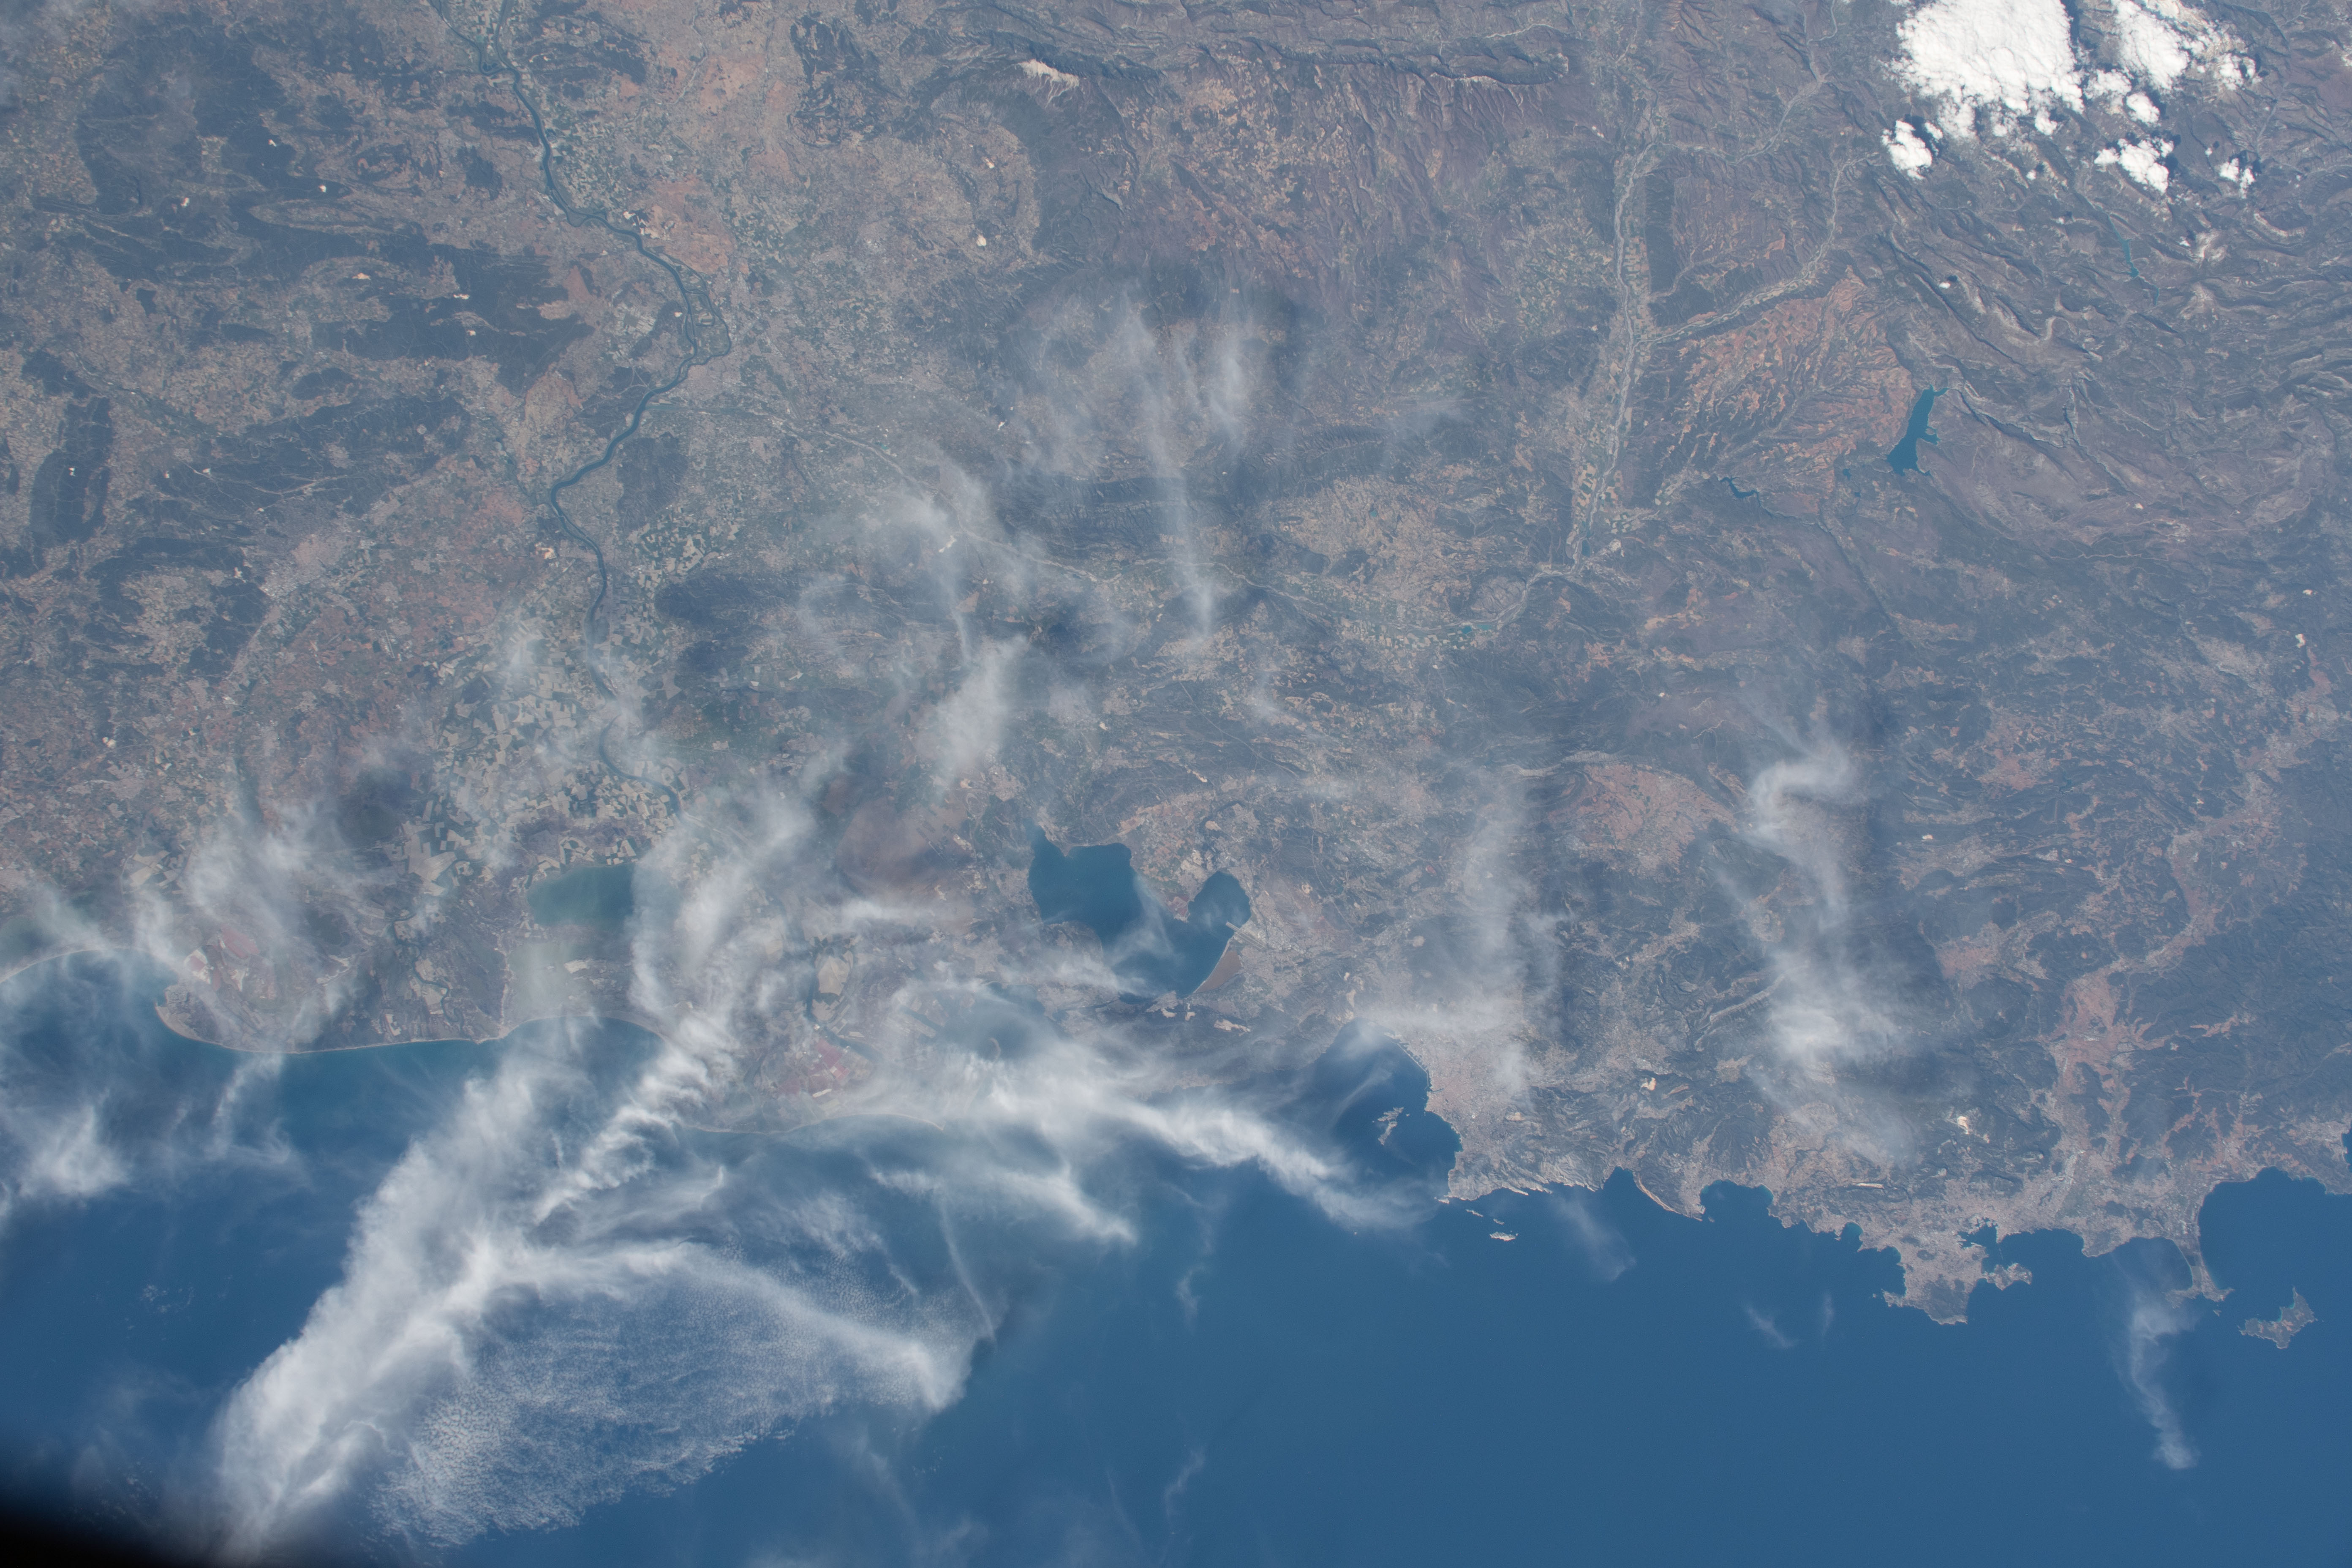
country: FRANCE
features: CAP NEGRE BEACH, BAY
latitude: 43.4
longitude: 5.3
